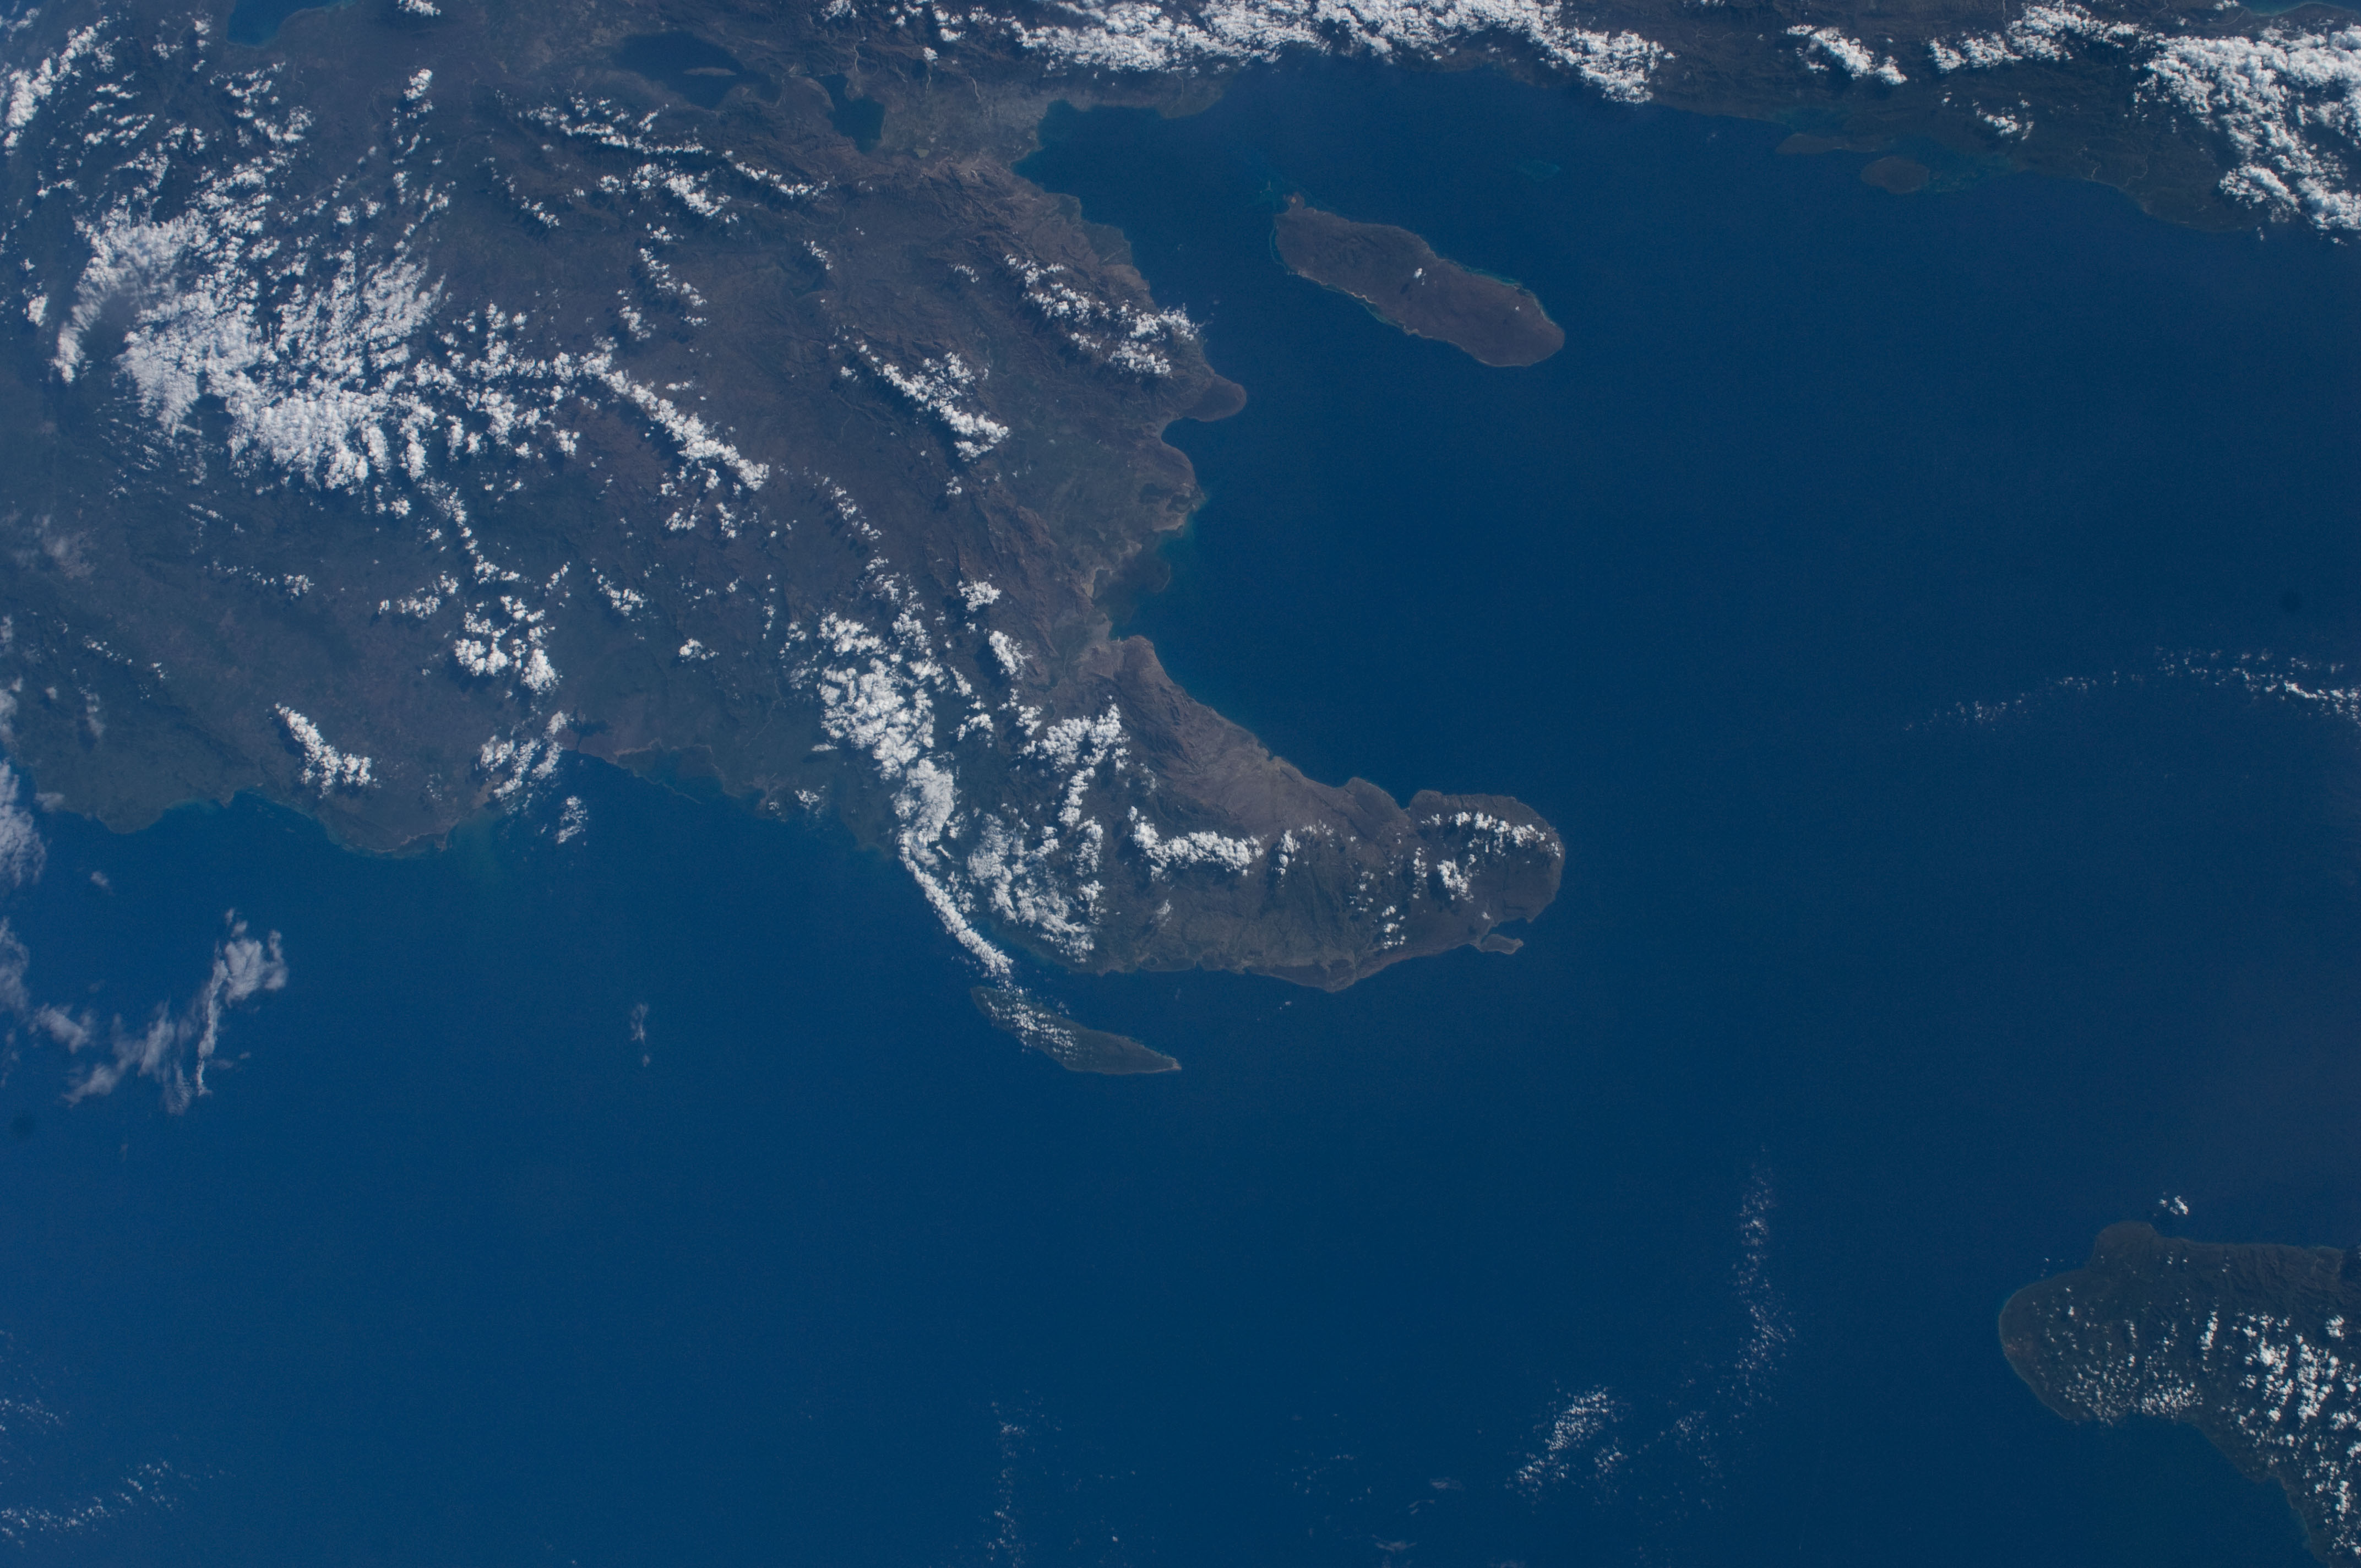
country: HAITI
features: CARIBBEAN S., PORT AU PRINCE, GONAVE I., ENRIQUILLO L., GONAIVES
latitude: 19.5
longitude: -73.0
